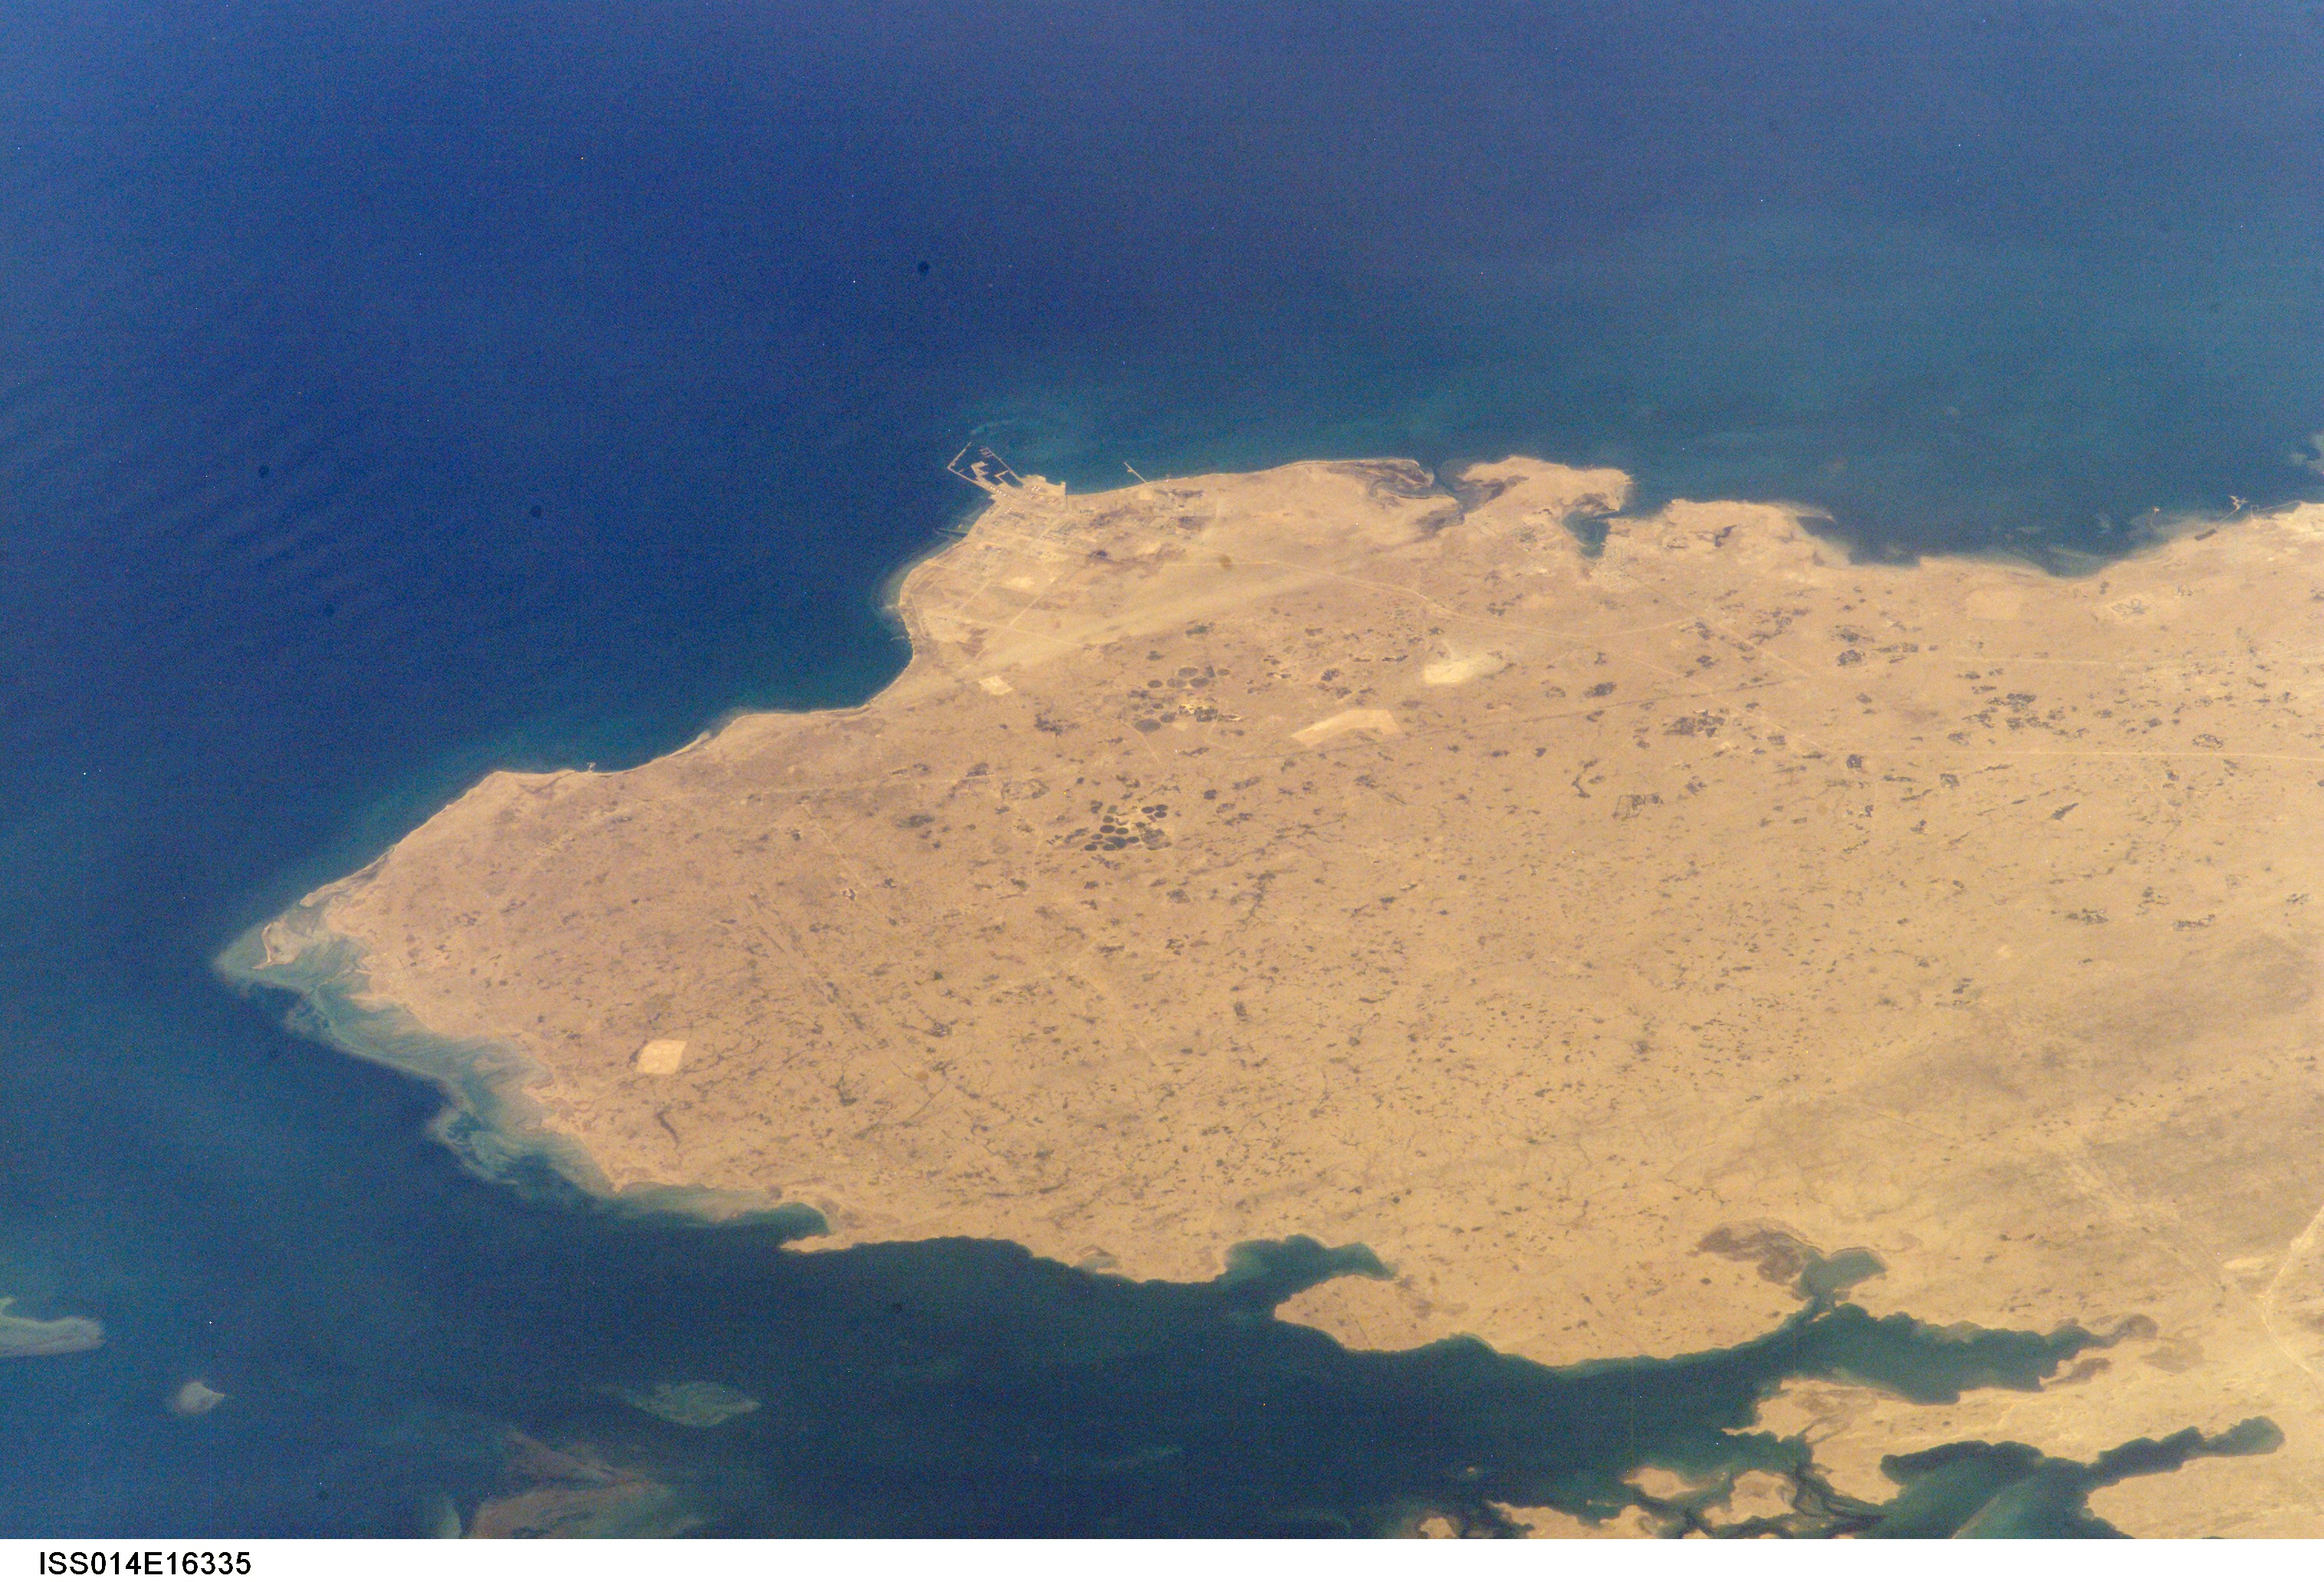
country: QATAR
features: N. QATAR, PERSIAN G., C. RAKAN
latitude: 26.0
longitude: 51.0
